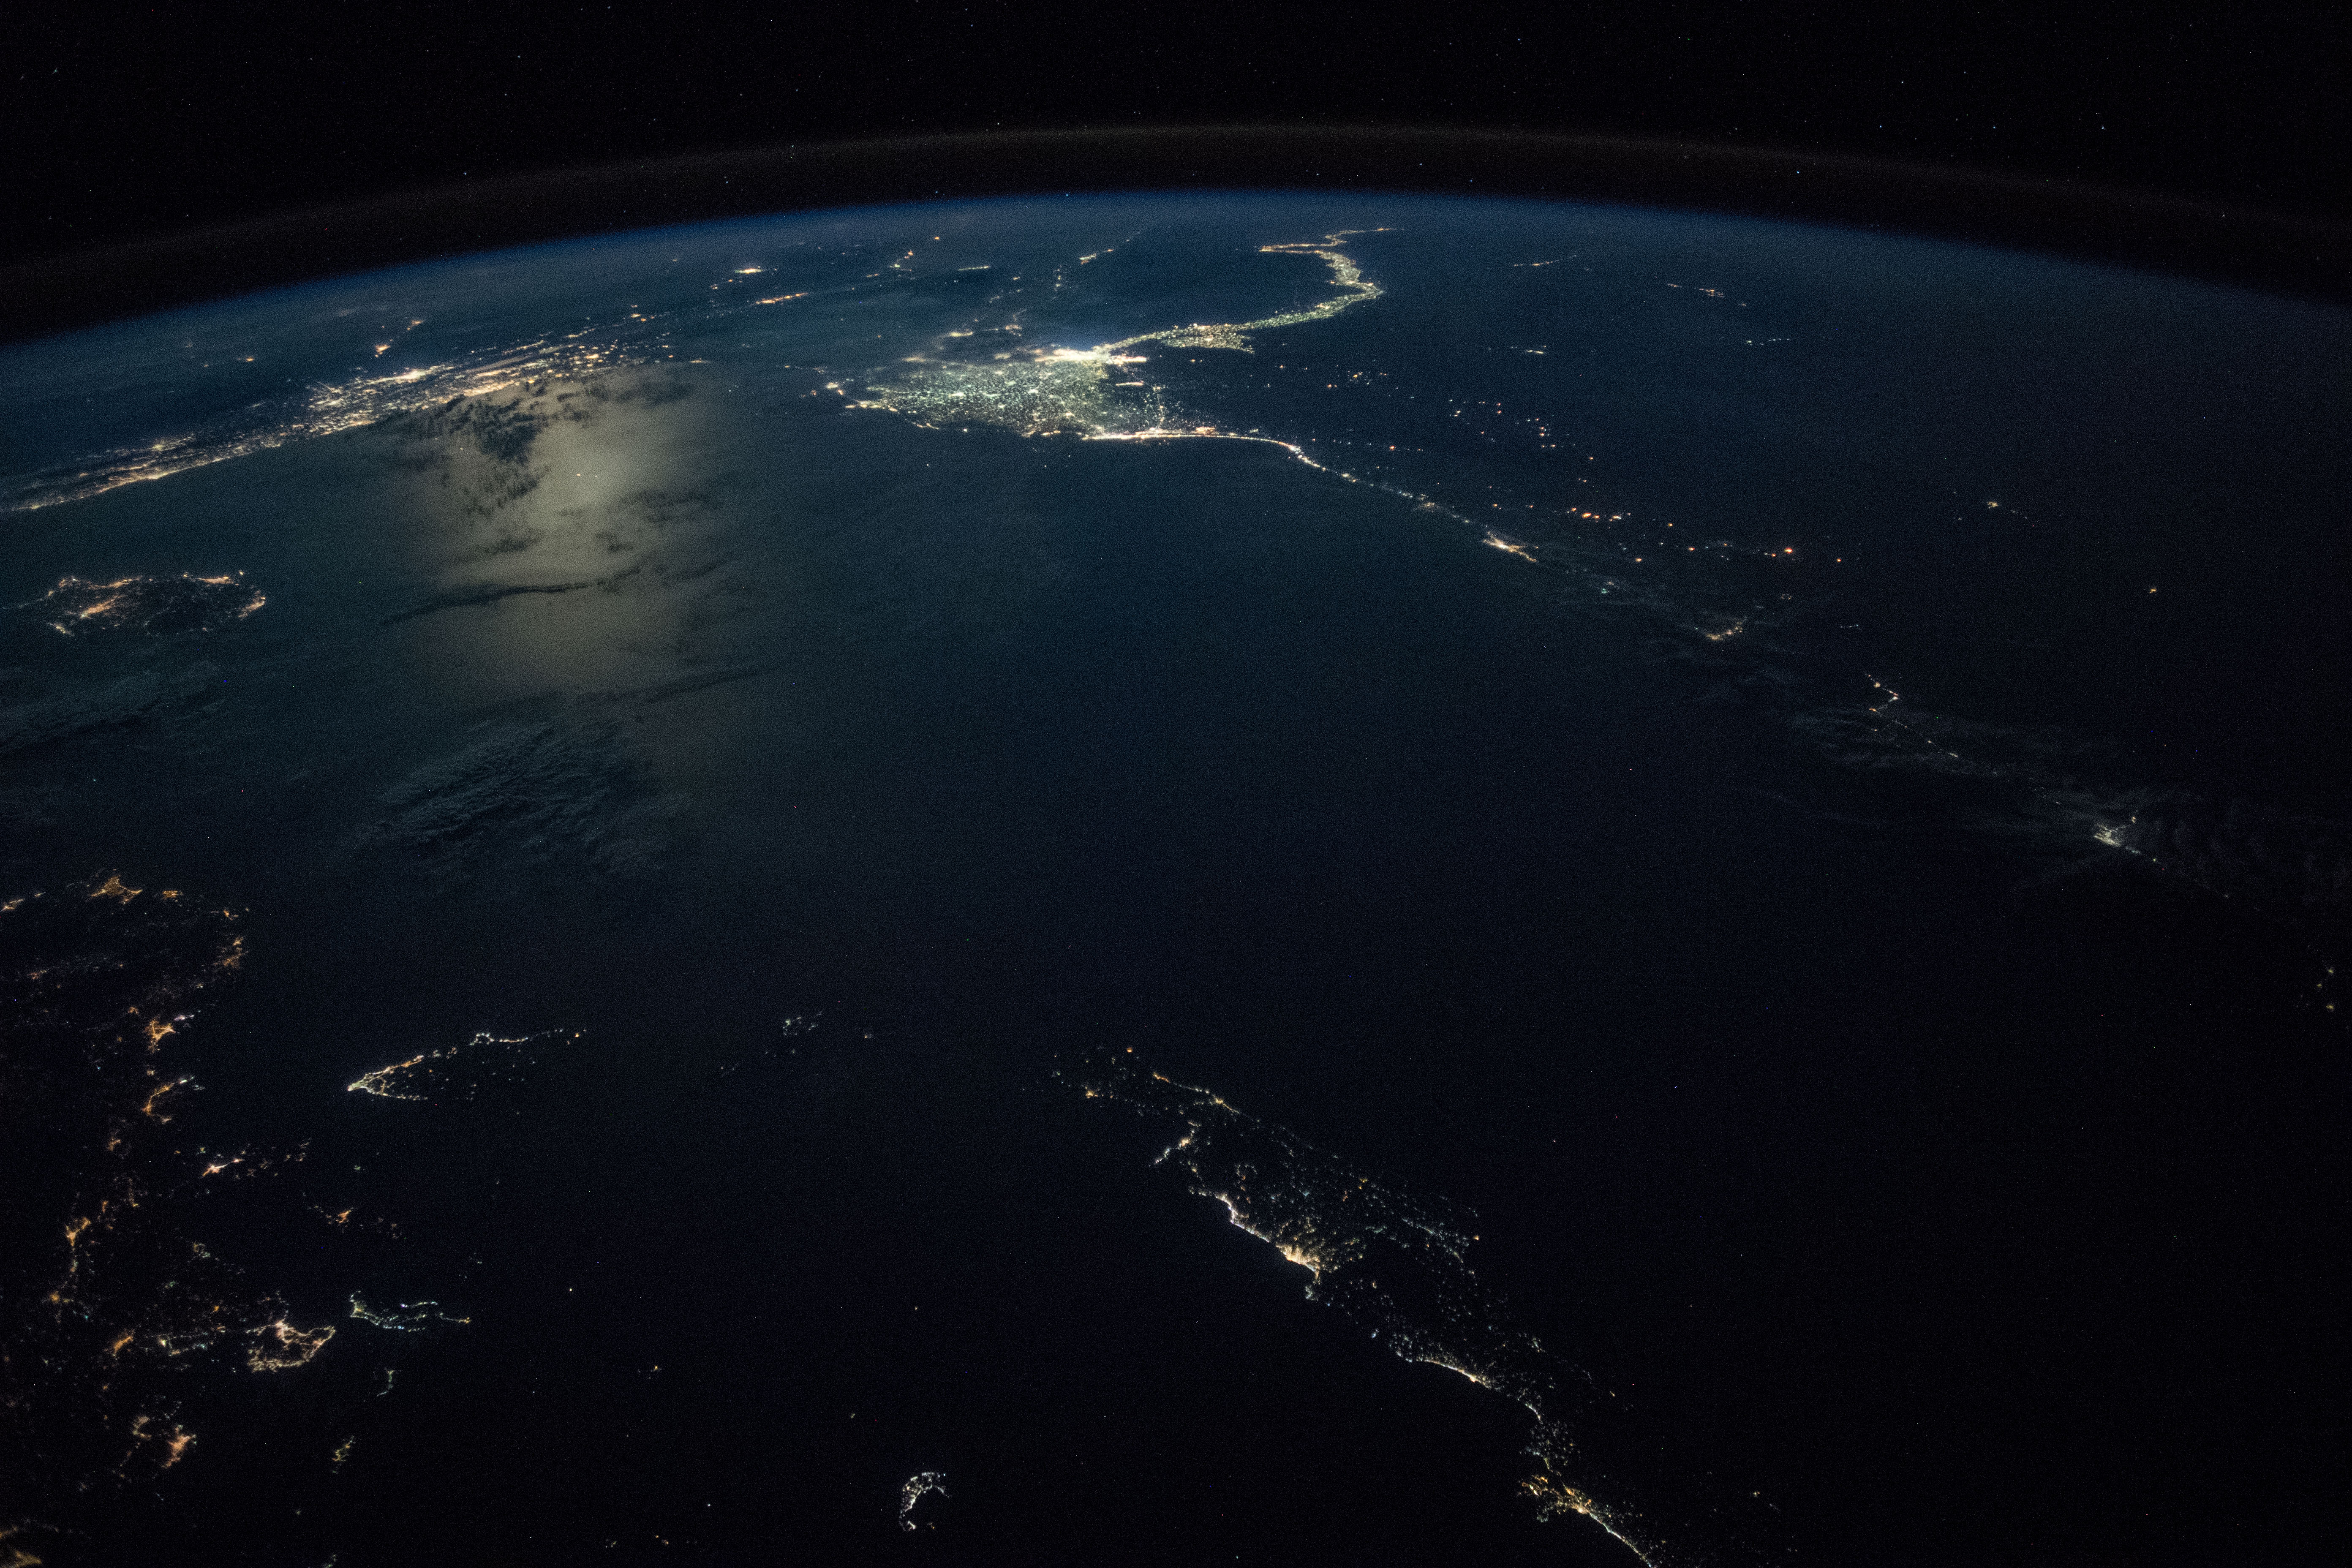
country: MEDITERRANEAN SEA
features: CRETE ISLAND, KOS ISLAND, RHODES ISLAND, NILE RIVER, CAIRO CITY, WESTERN DESERT, RHODES BASIN, STRABO TRENCH, PLINY TRENCH, KARPATHOS ISLAND, NIGHT, EARTH LIMB
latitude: 34.0
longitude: 27.1
